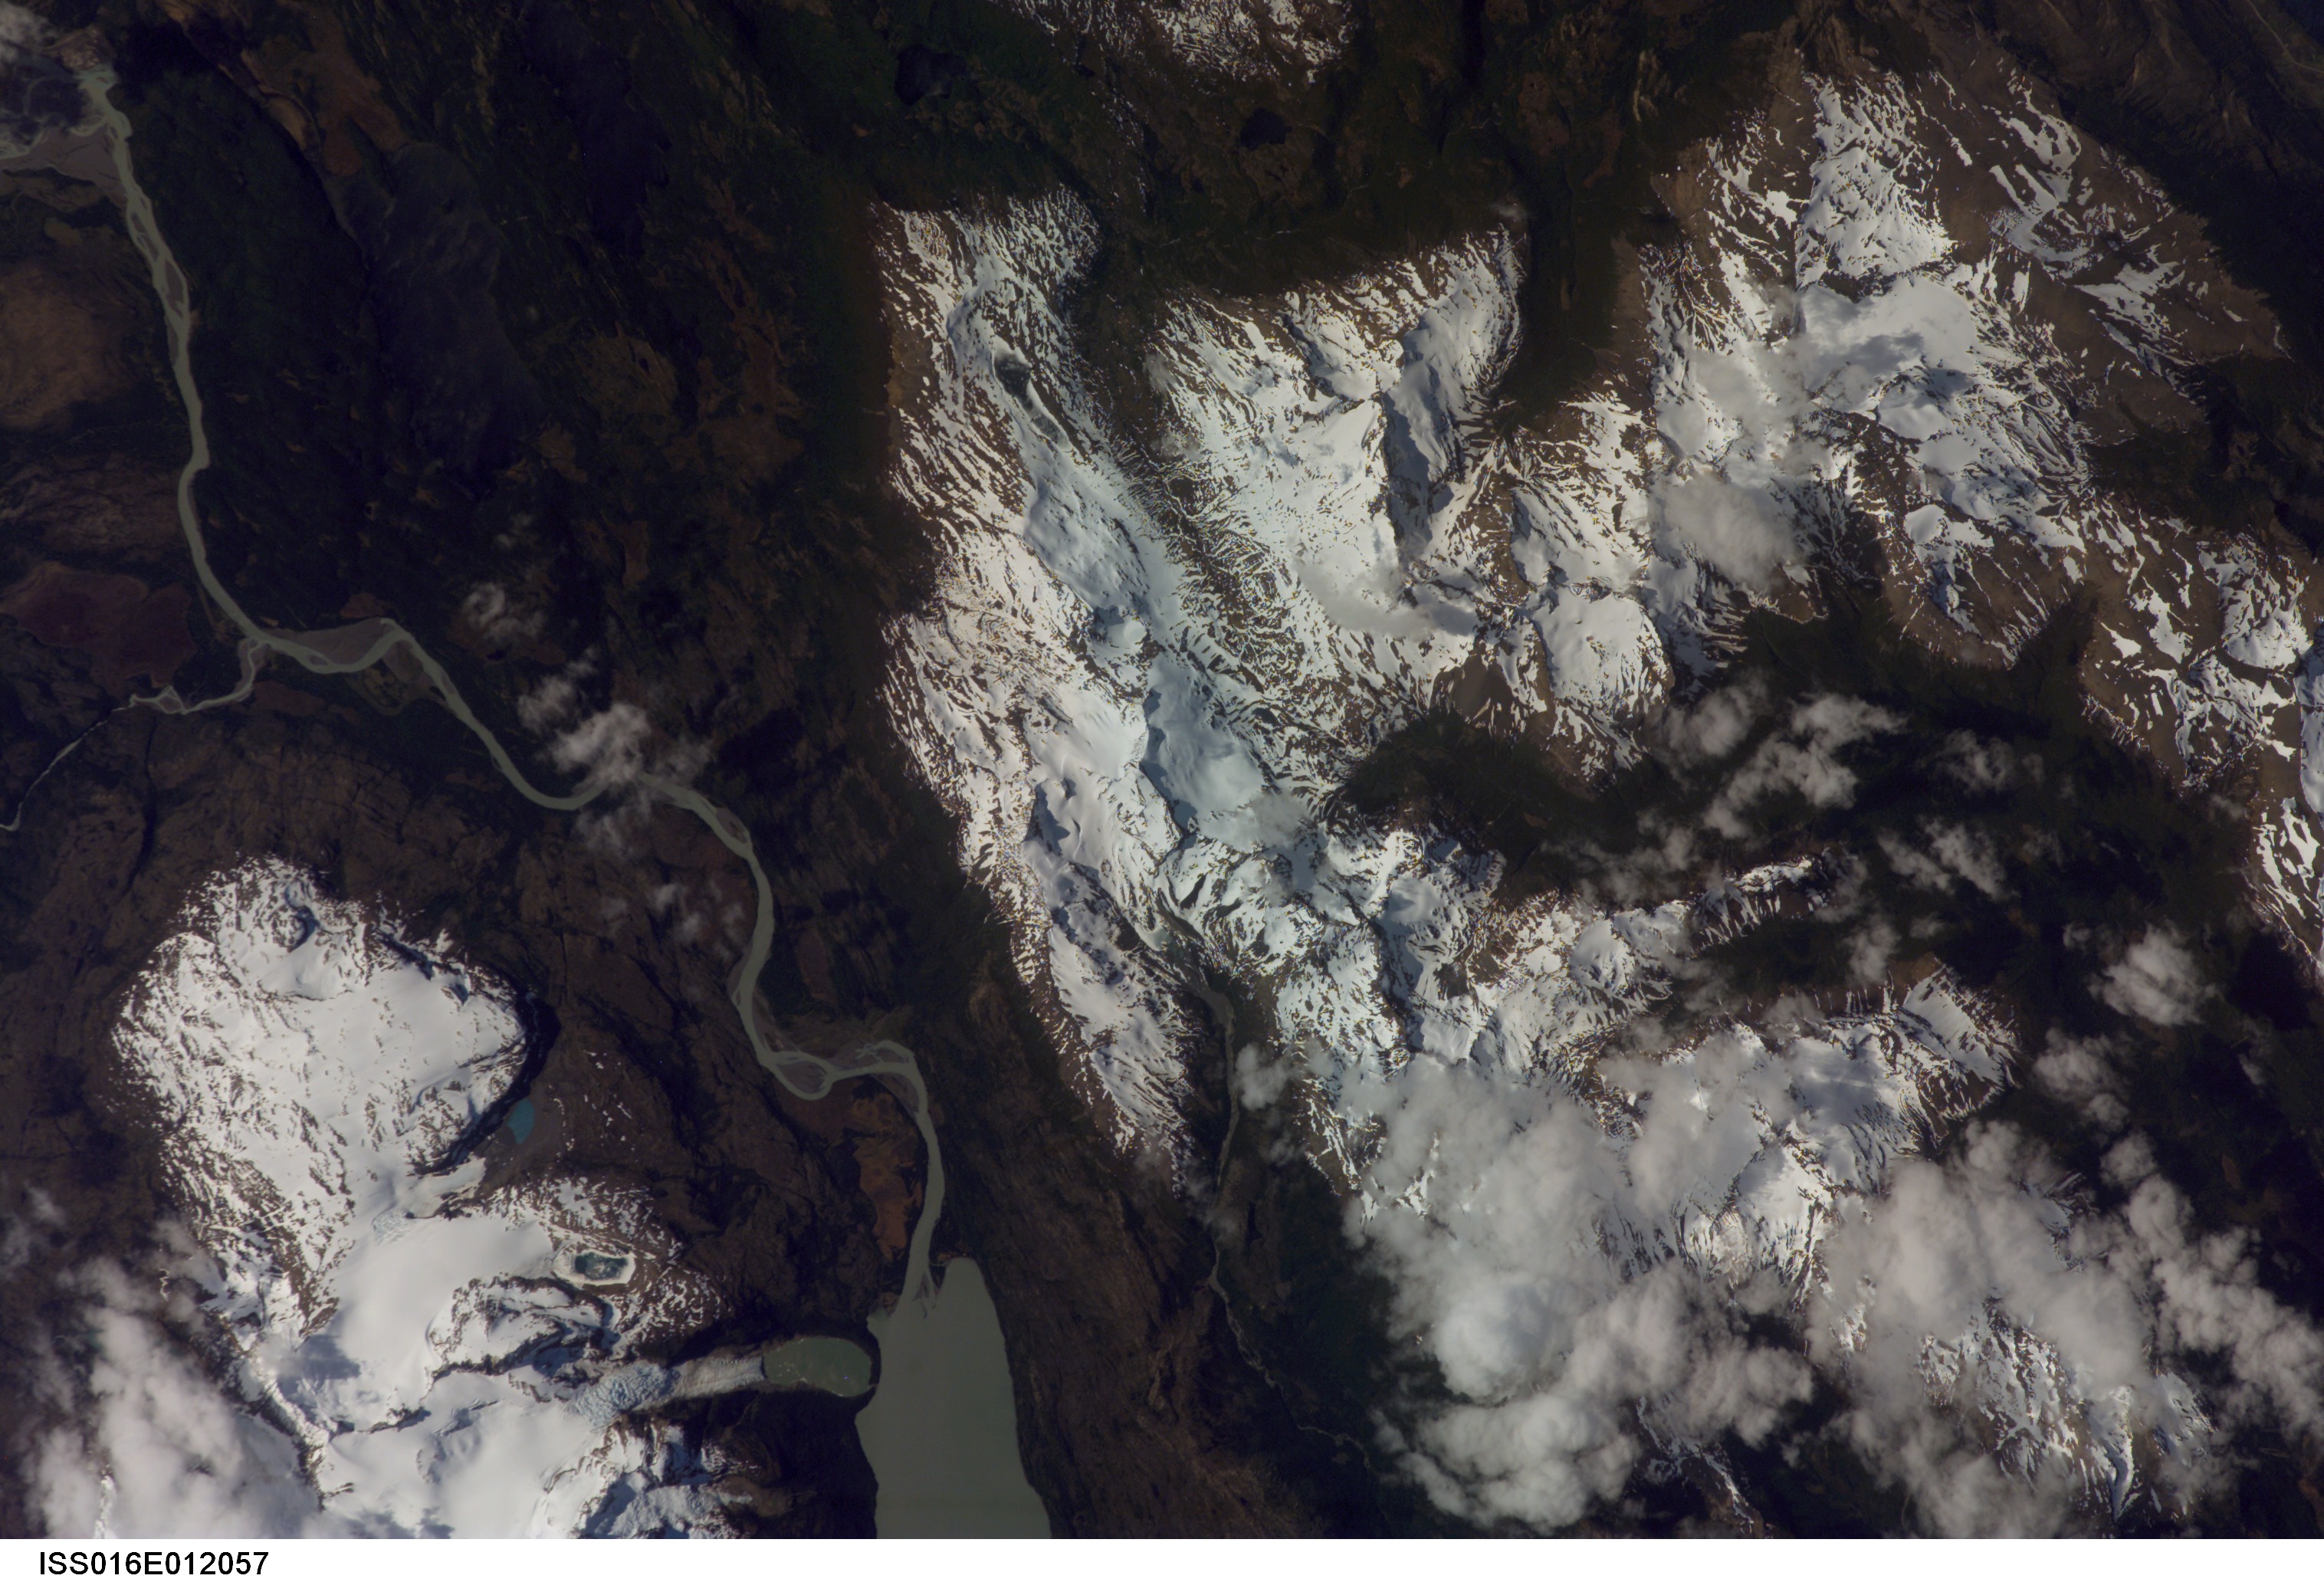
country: CHILE
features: LAKE,SNOW
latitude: -51.4
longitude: -73.0
